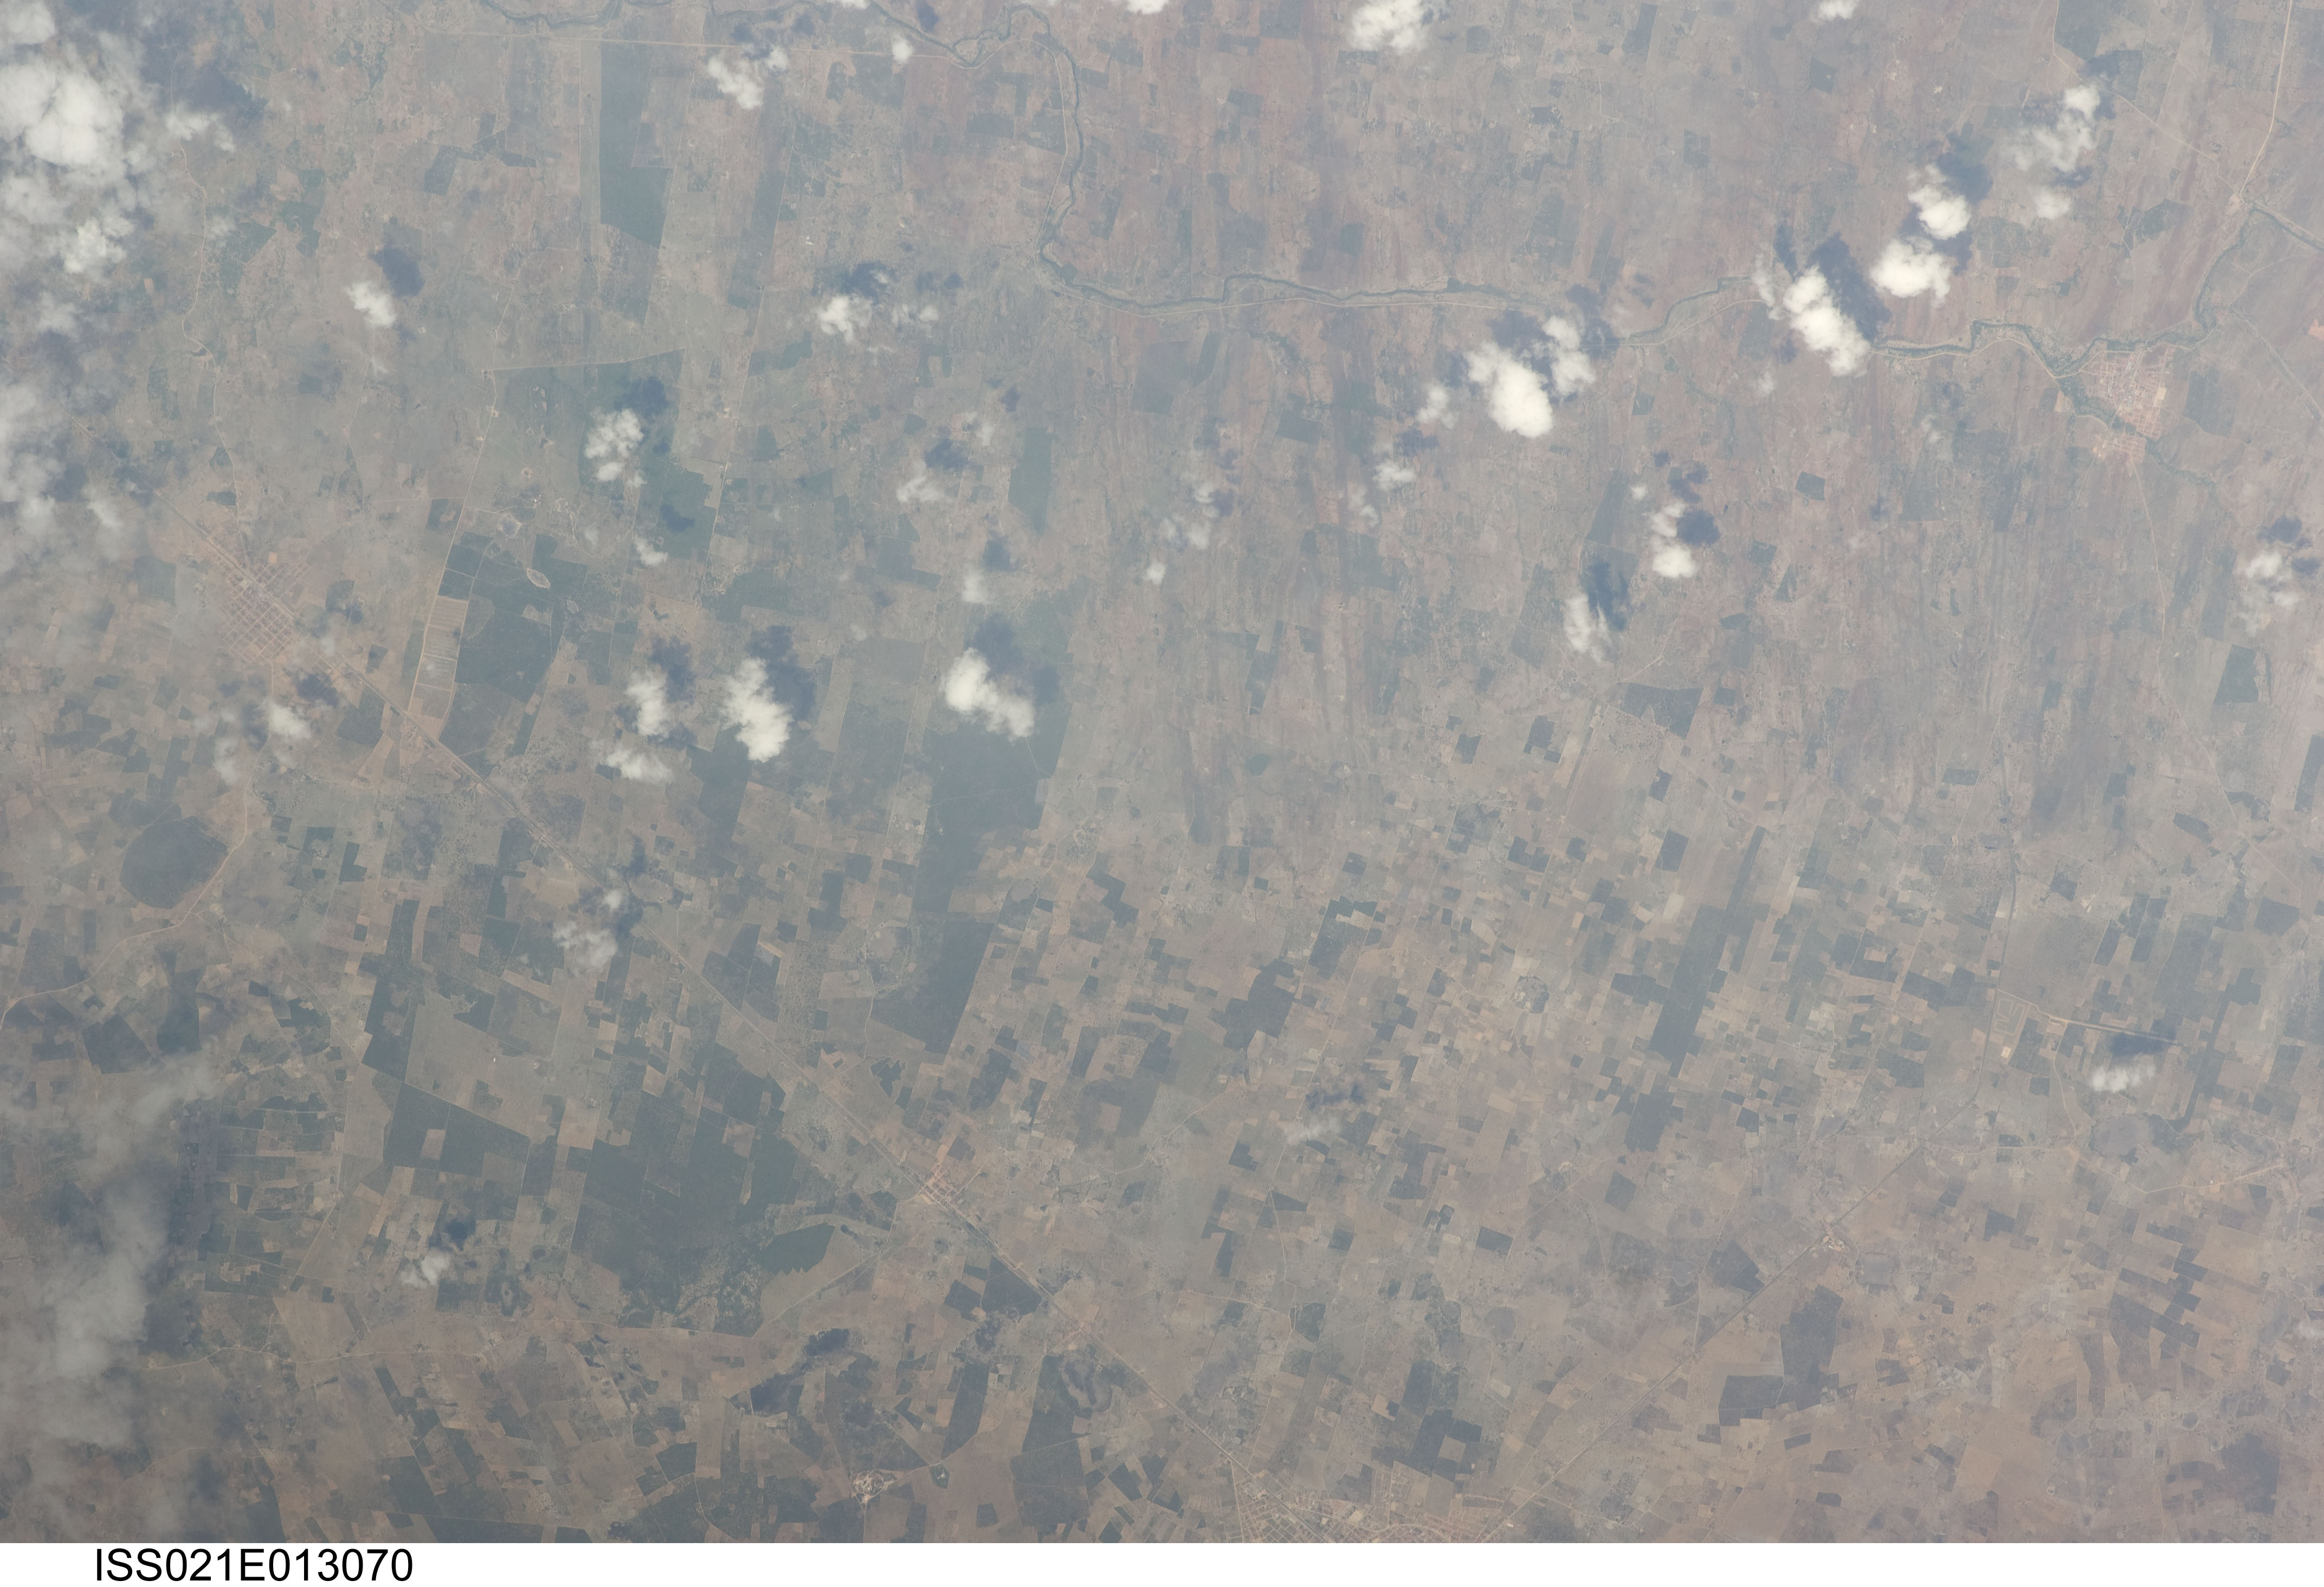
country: BRAZIL
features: AGR., ROADS, VILLAGES E. OF CAPIM GROSSO
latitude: -11.5
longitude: -39.9
